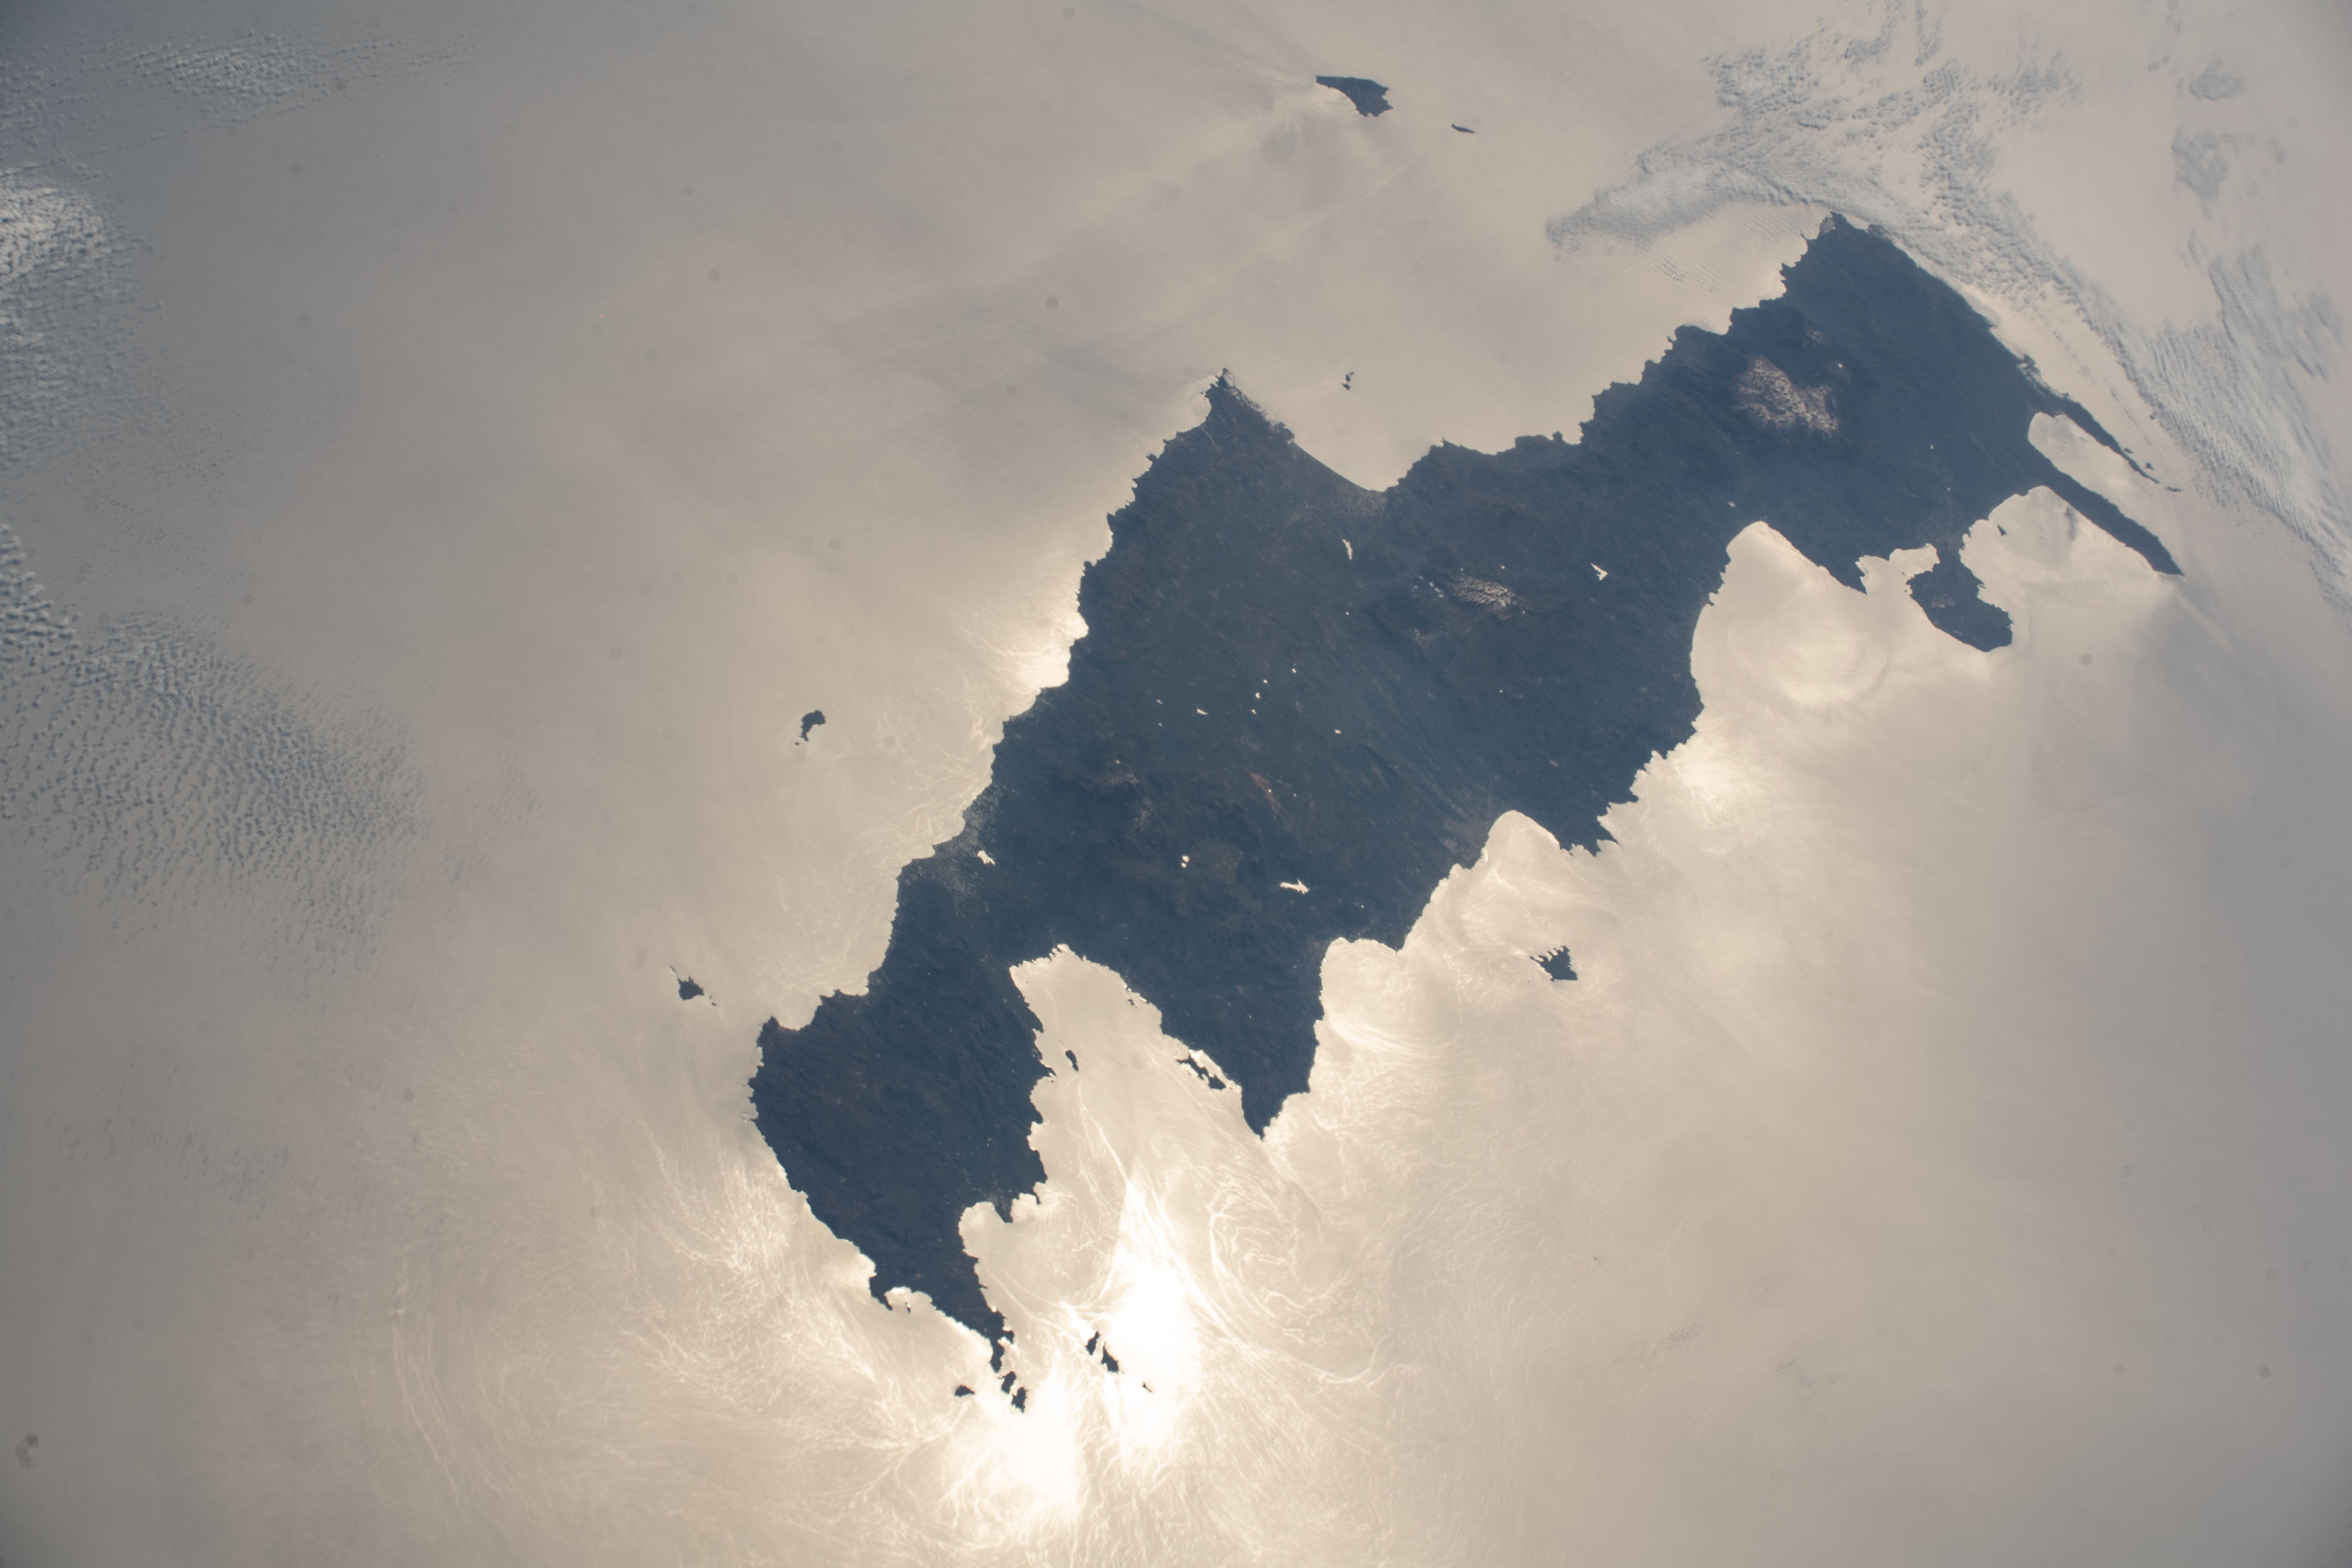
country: CRETE
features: SUNGLINT CRETE,SEA OF CRETE,CRETE ISLAND,MEDITERRANEAN SEA
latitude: 35.1
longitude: 25.3
